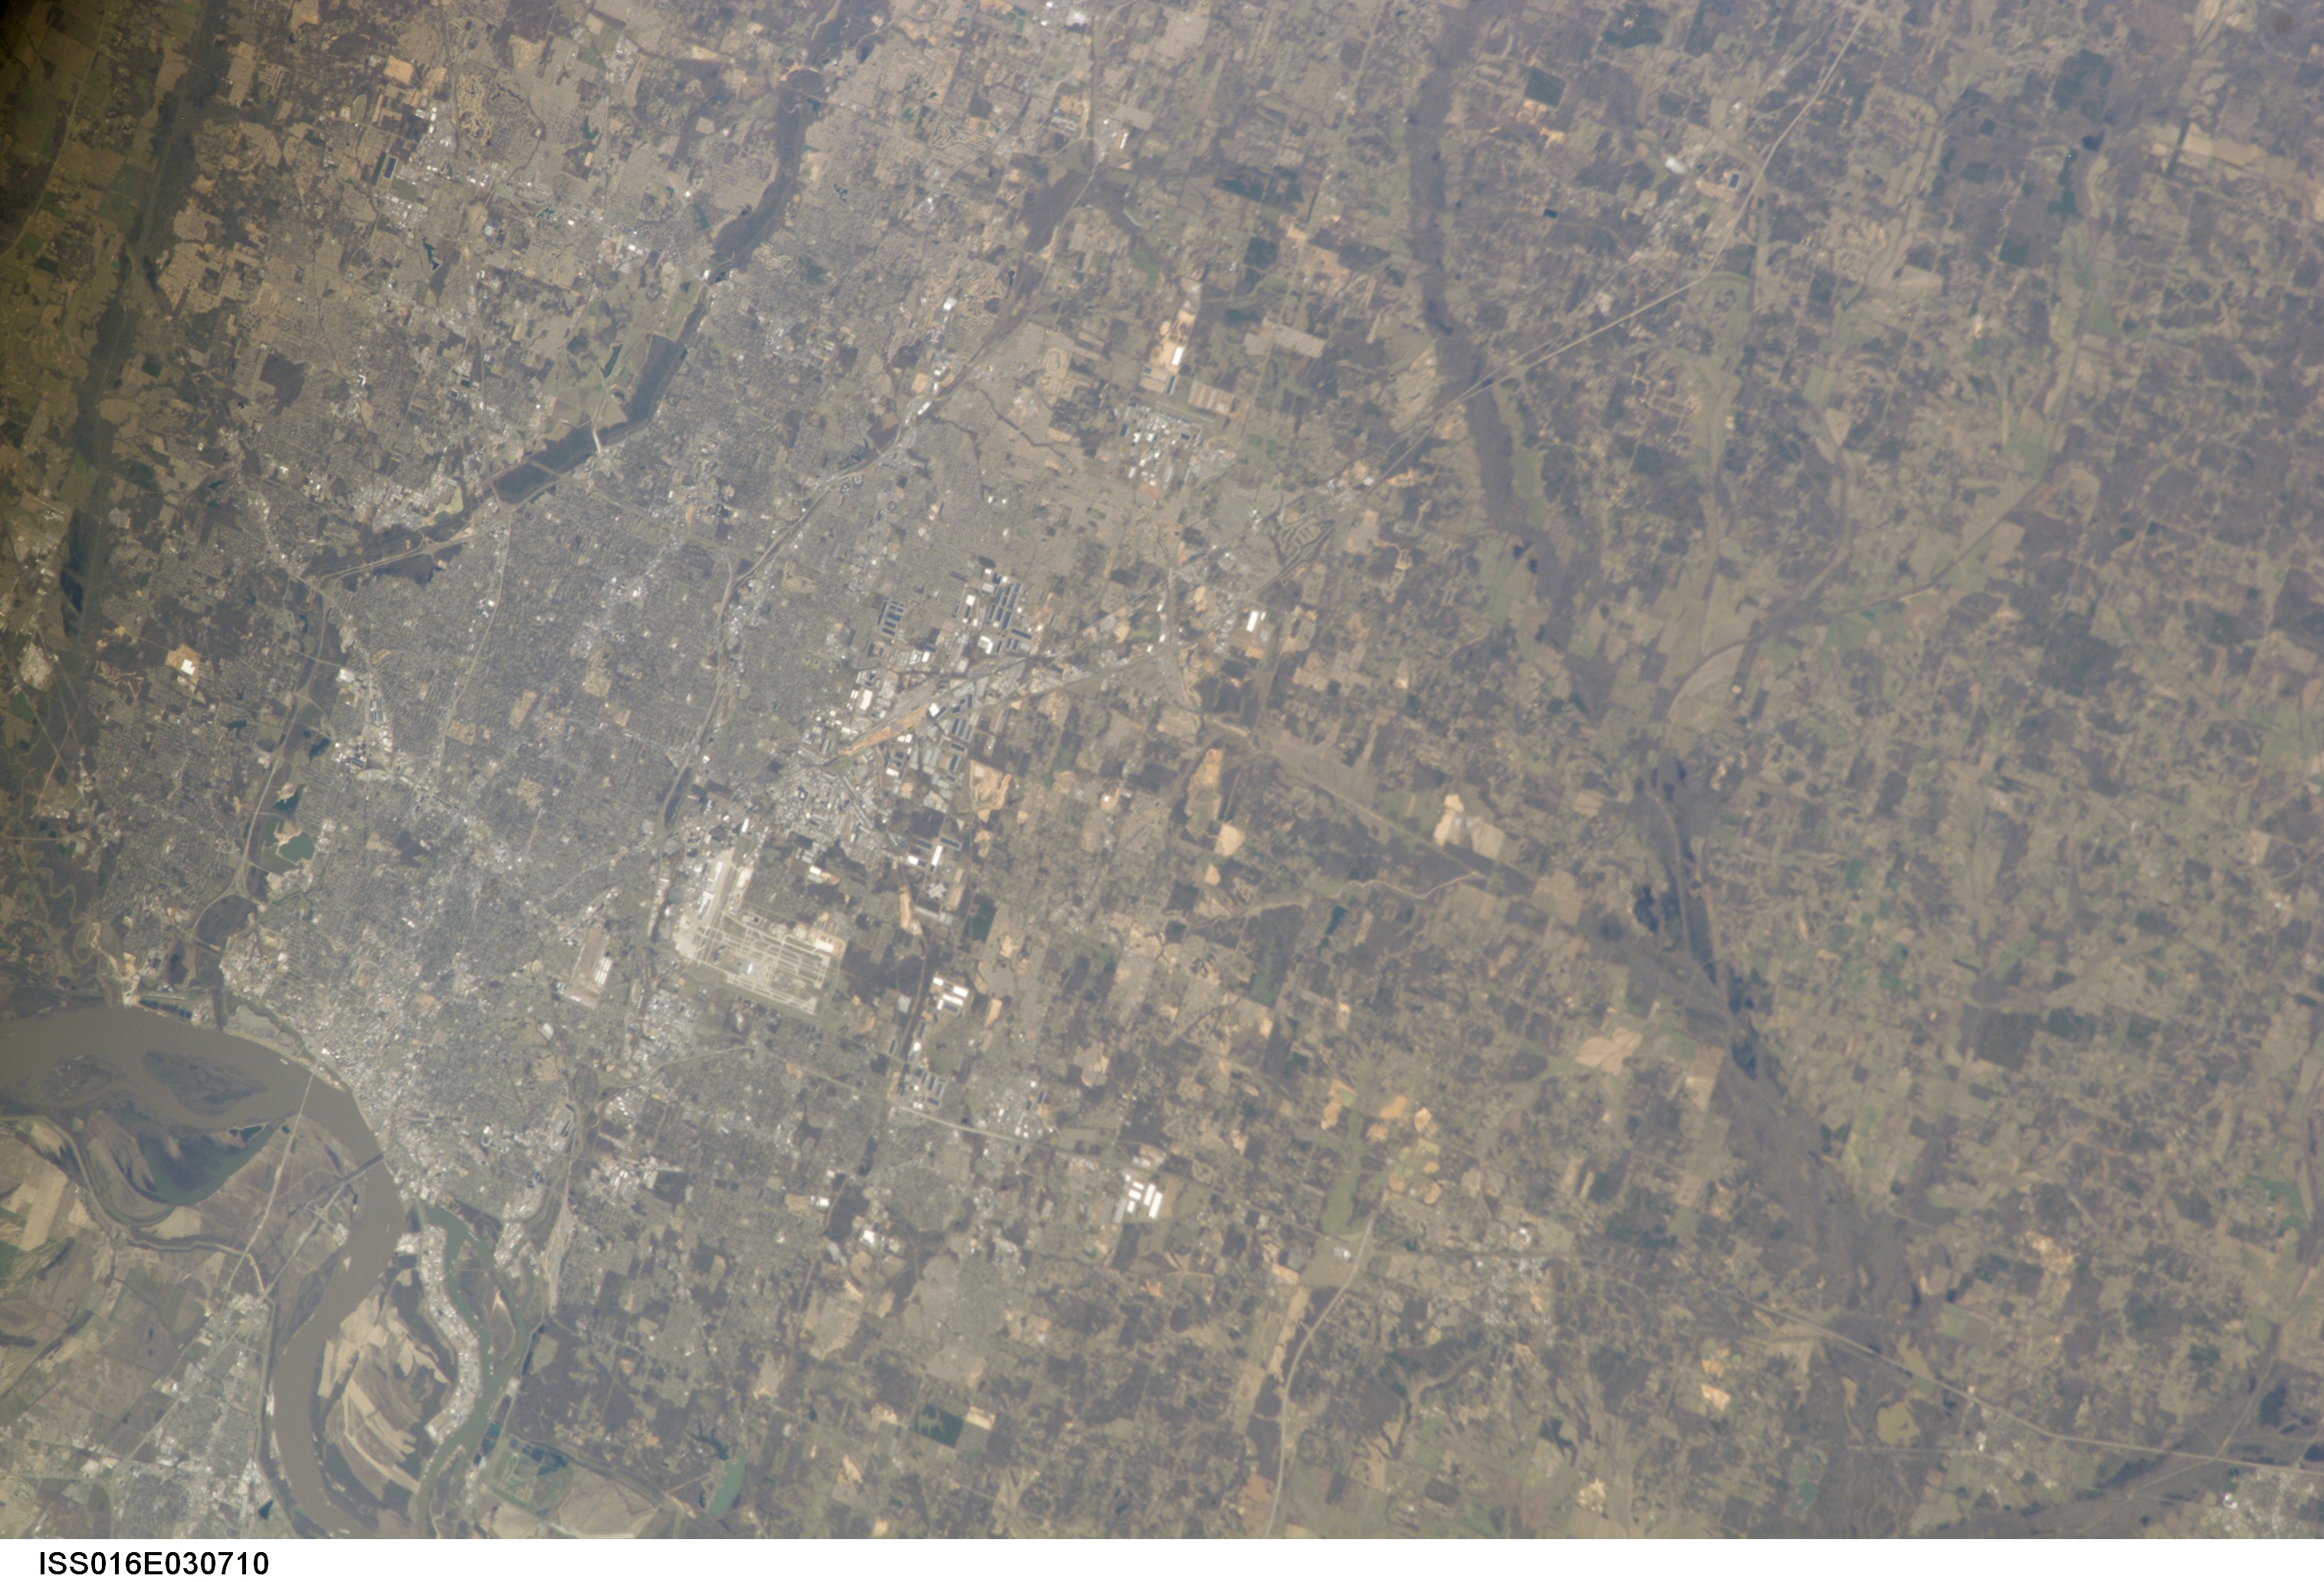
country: USA-MISSISSIPPI
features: MEMPHIS, MISSISSIPPI R.
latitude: 34.9
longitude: -89.9
